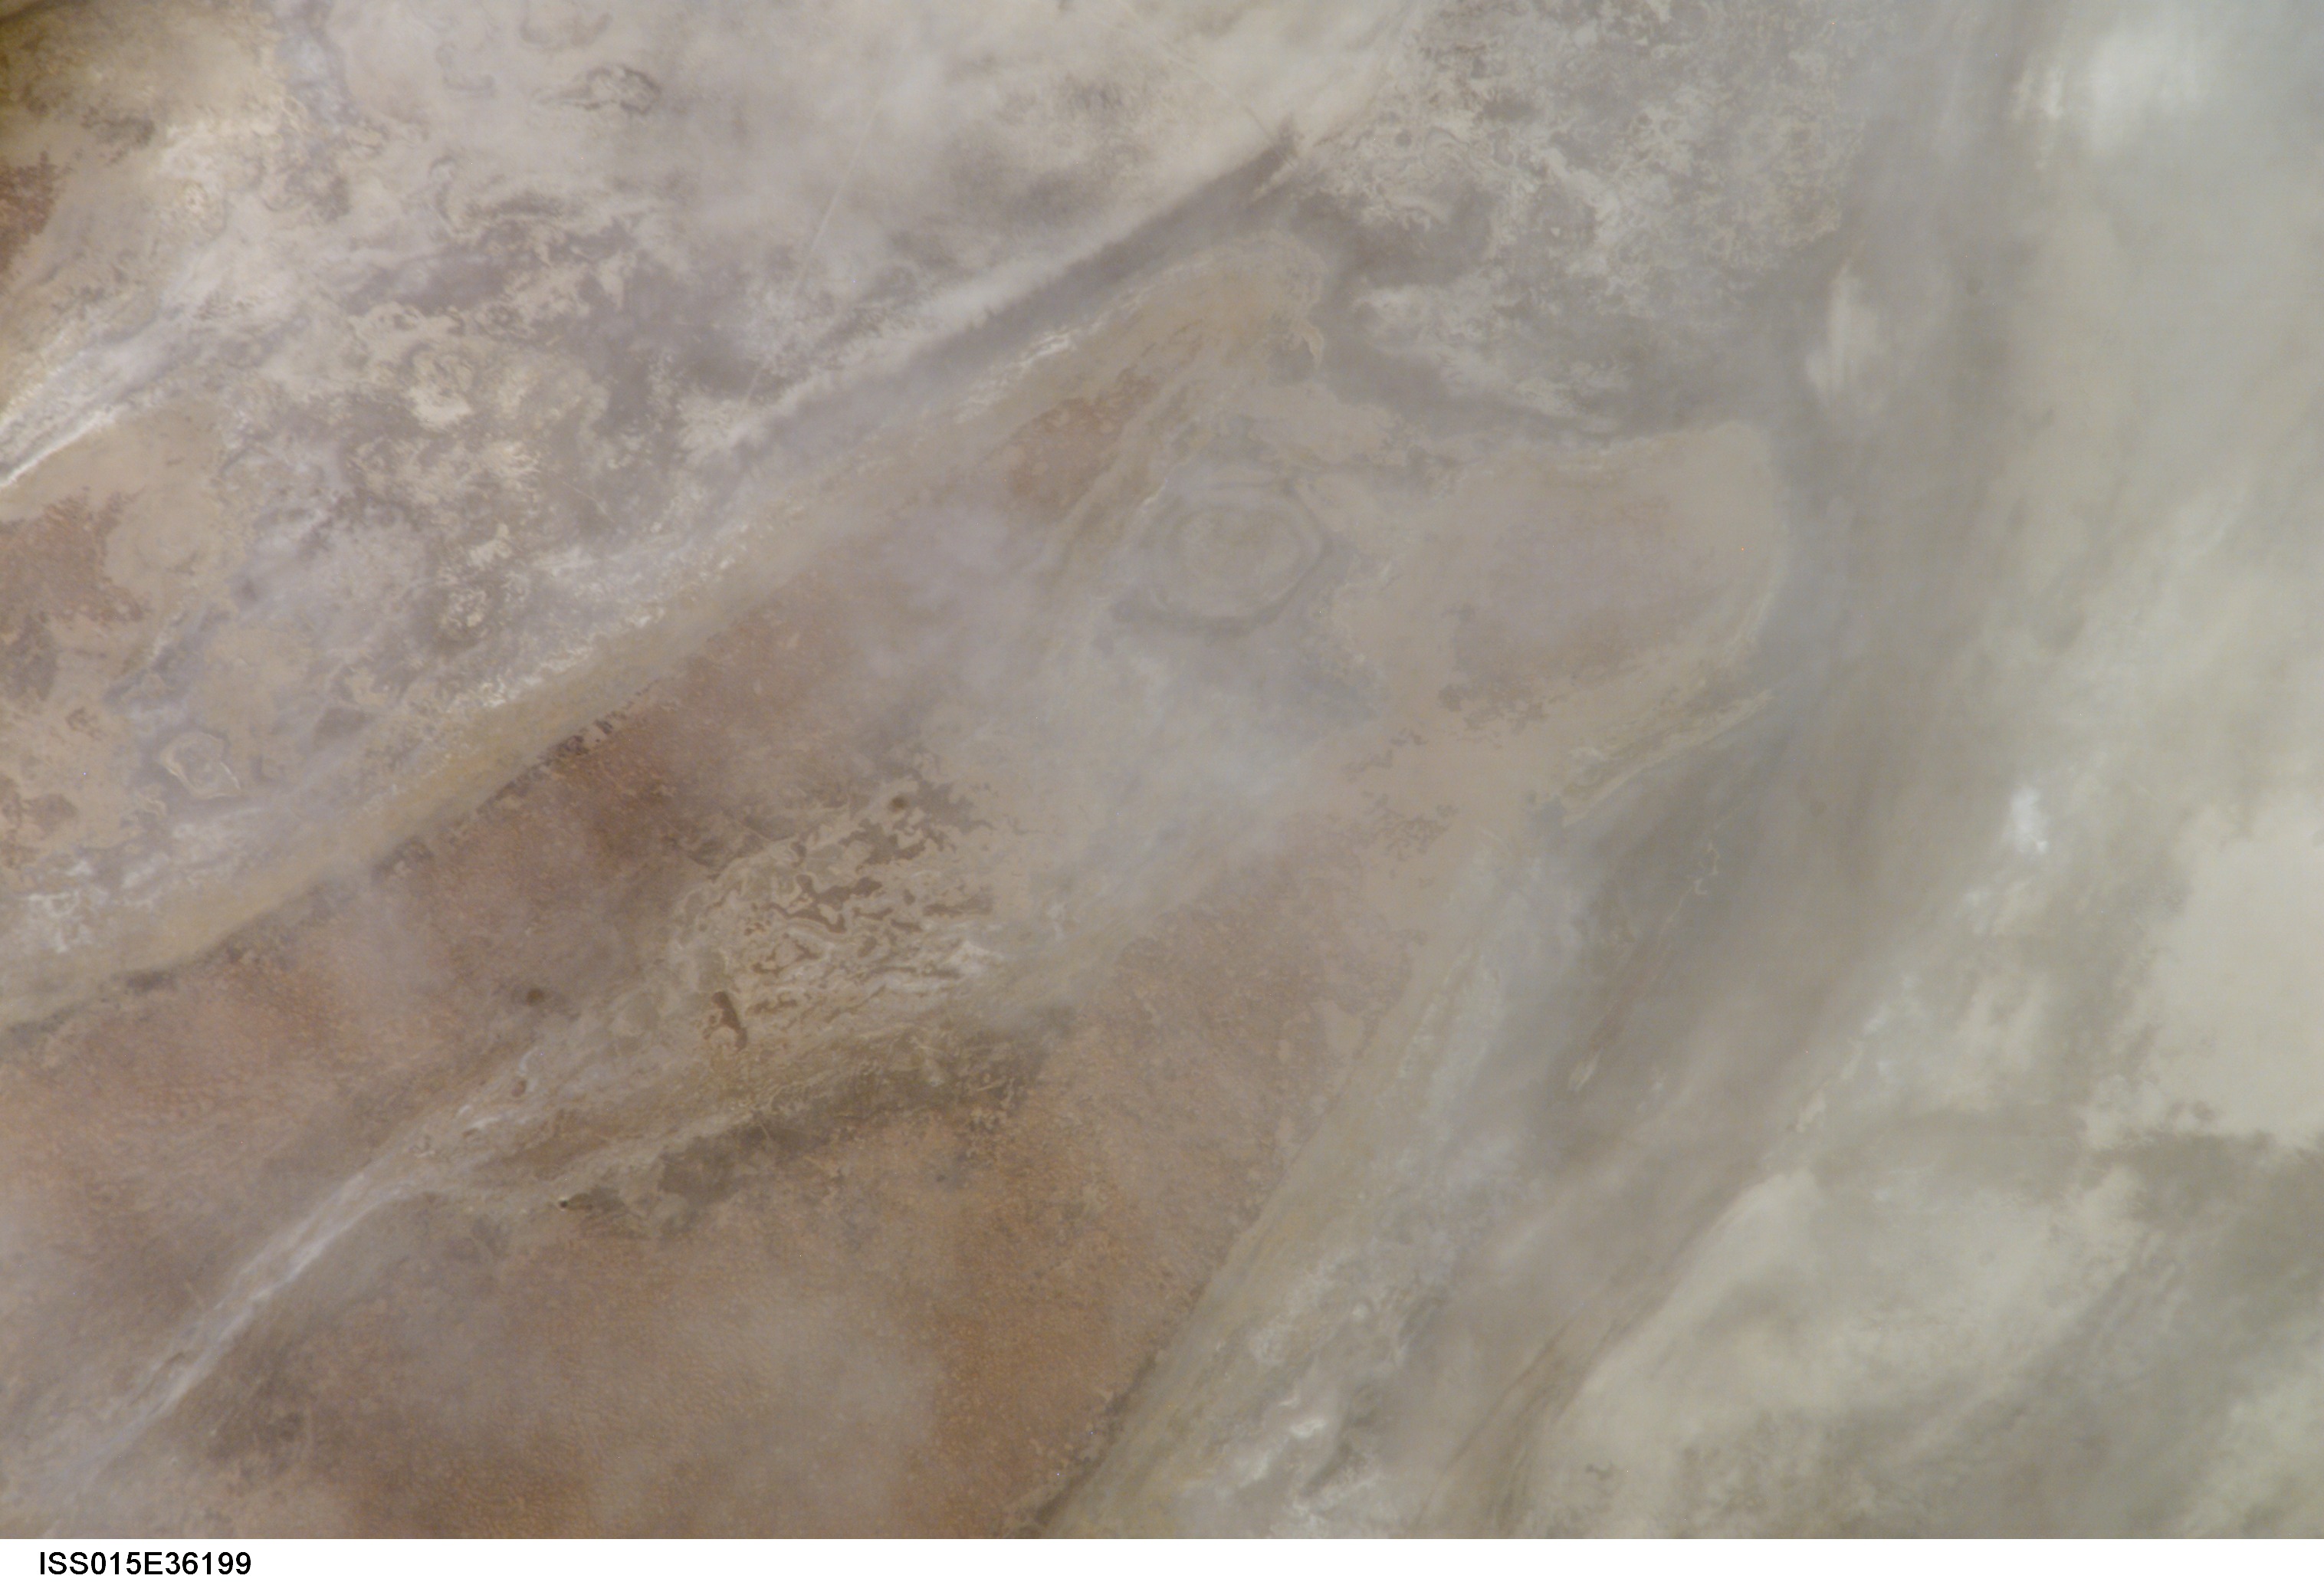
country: BOLIVIA
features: W. CENTRAL LAGO POOPO, DUNES
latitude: -18.8
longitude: -67.2
